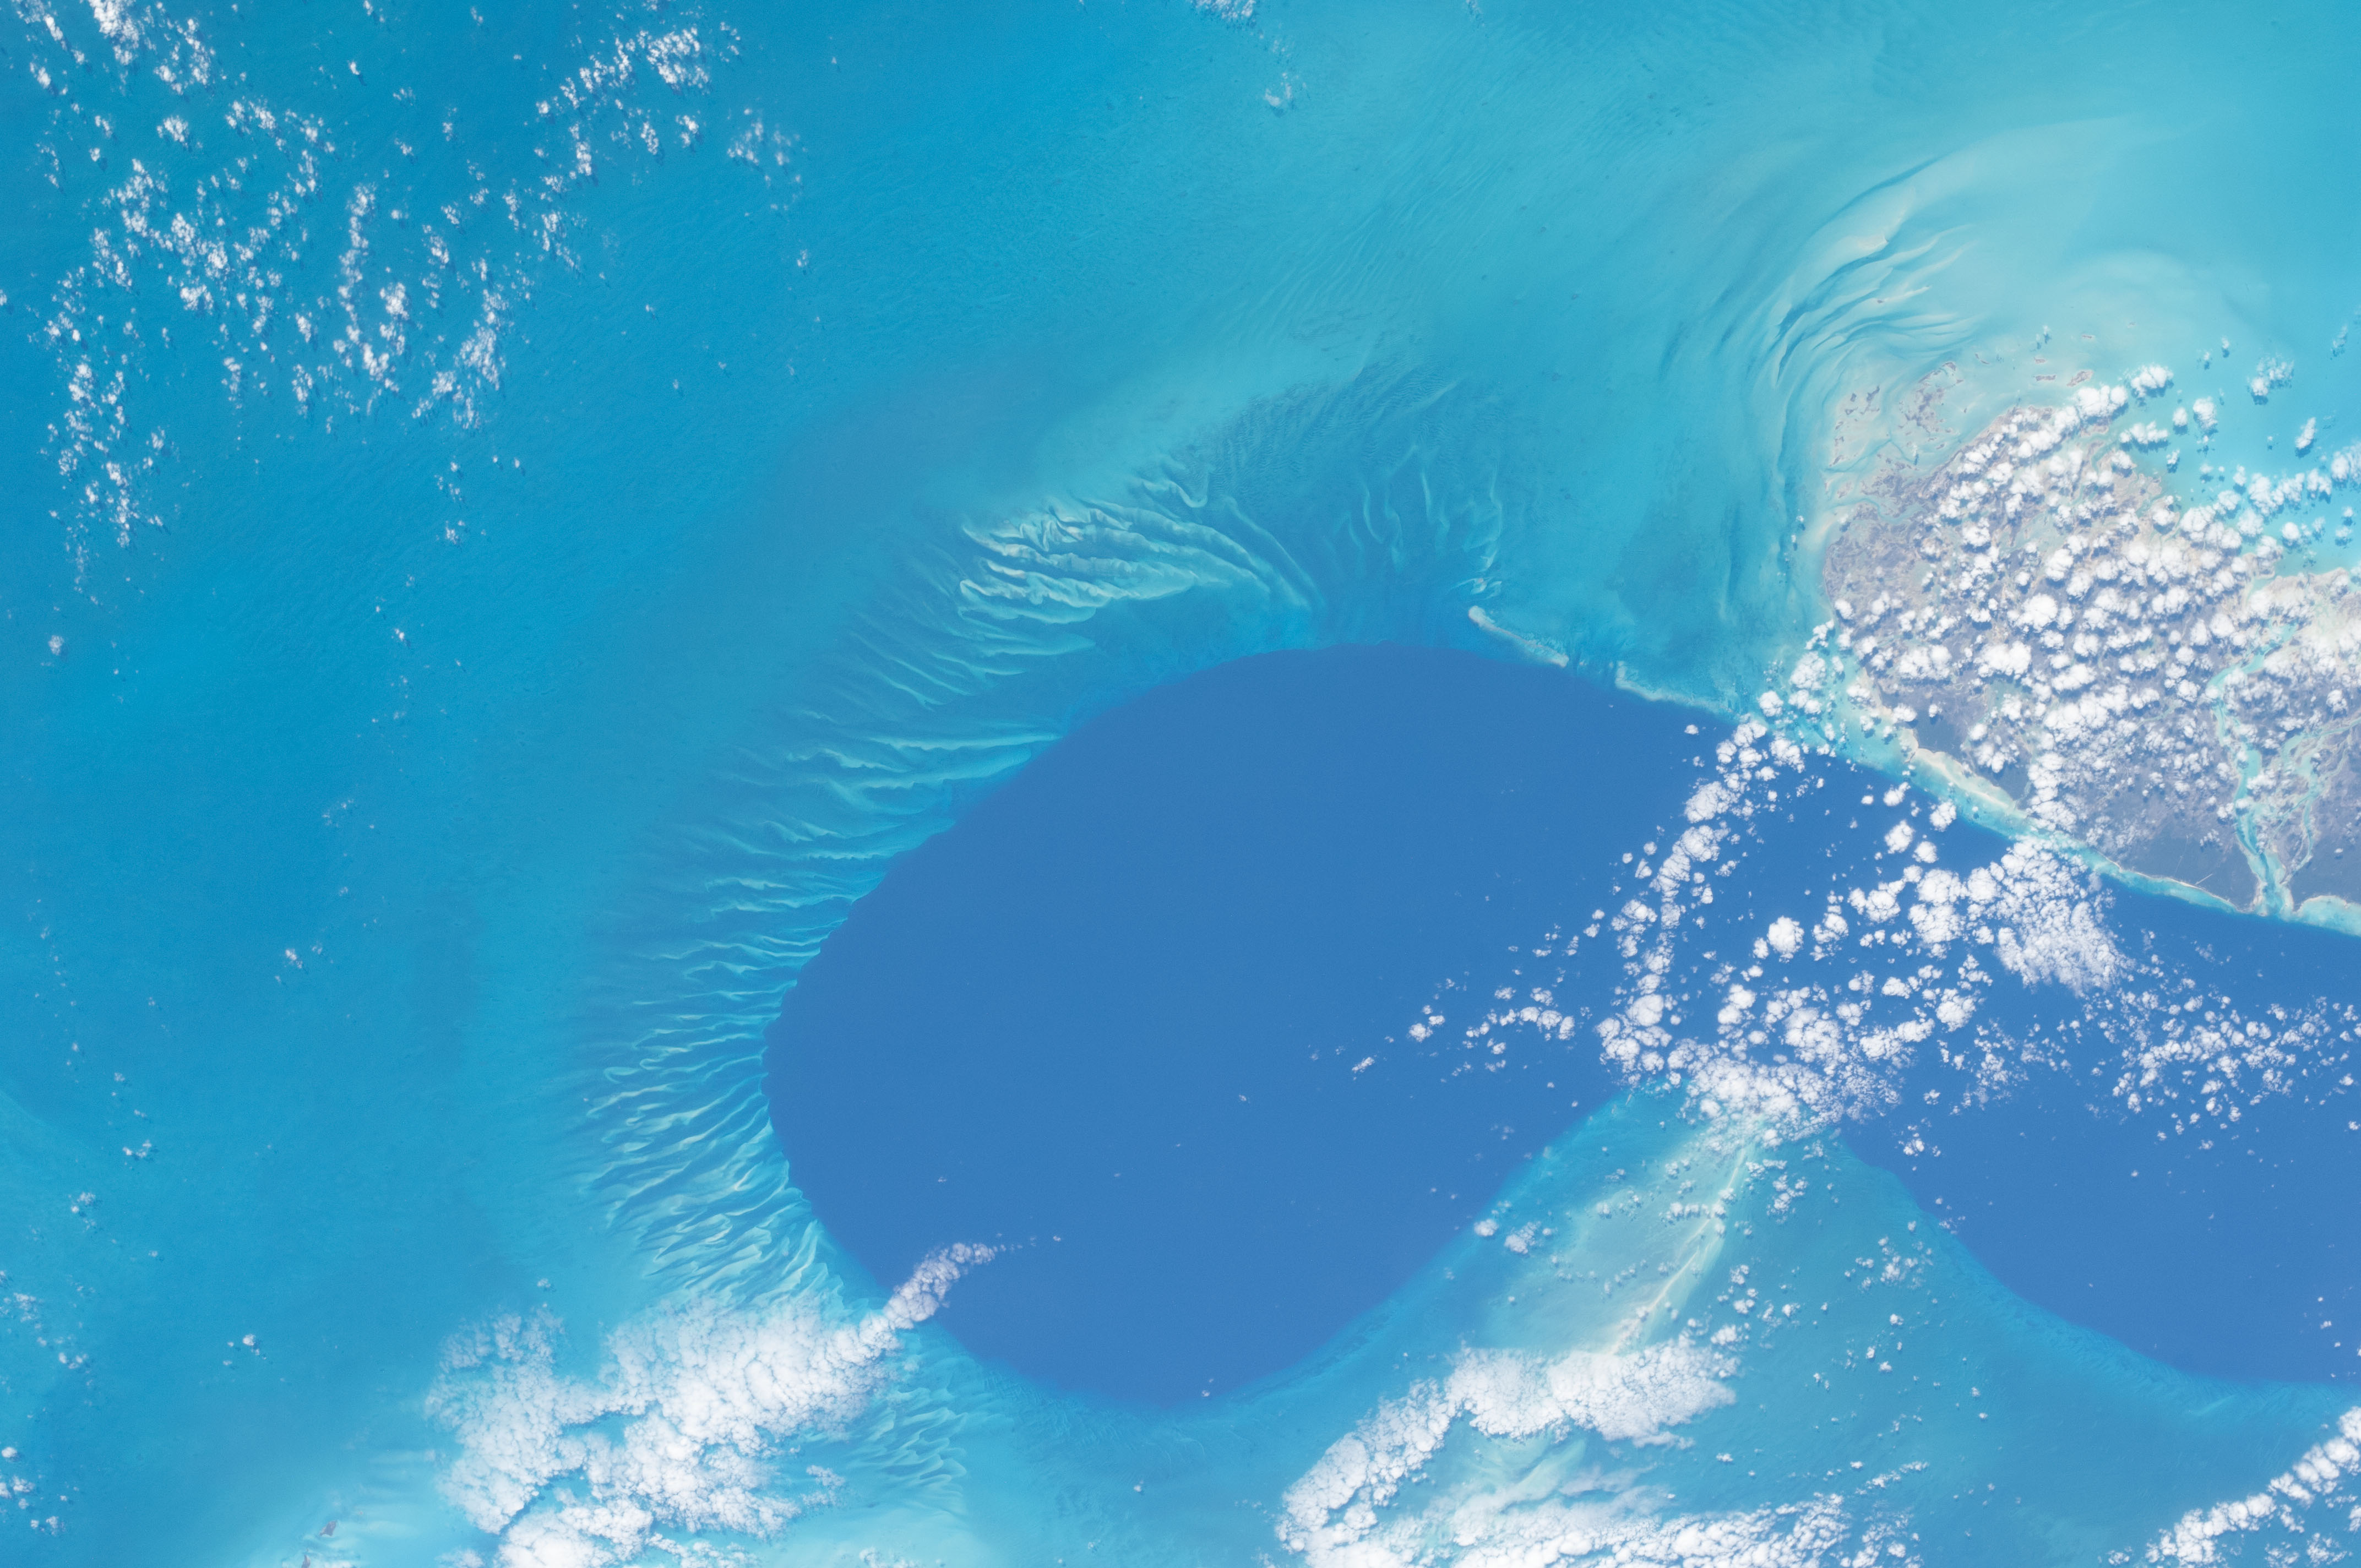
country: BAHAMAS
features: GREAT BAHAMA BANK, TONGUE OF THE OCEAN, S. ANDROS I.
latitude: 23.5
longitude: -76.5
